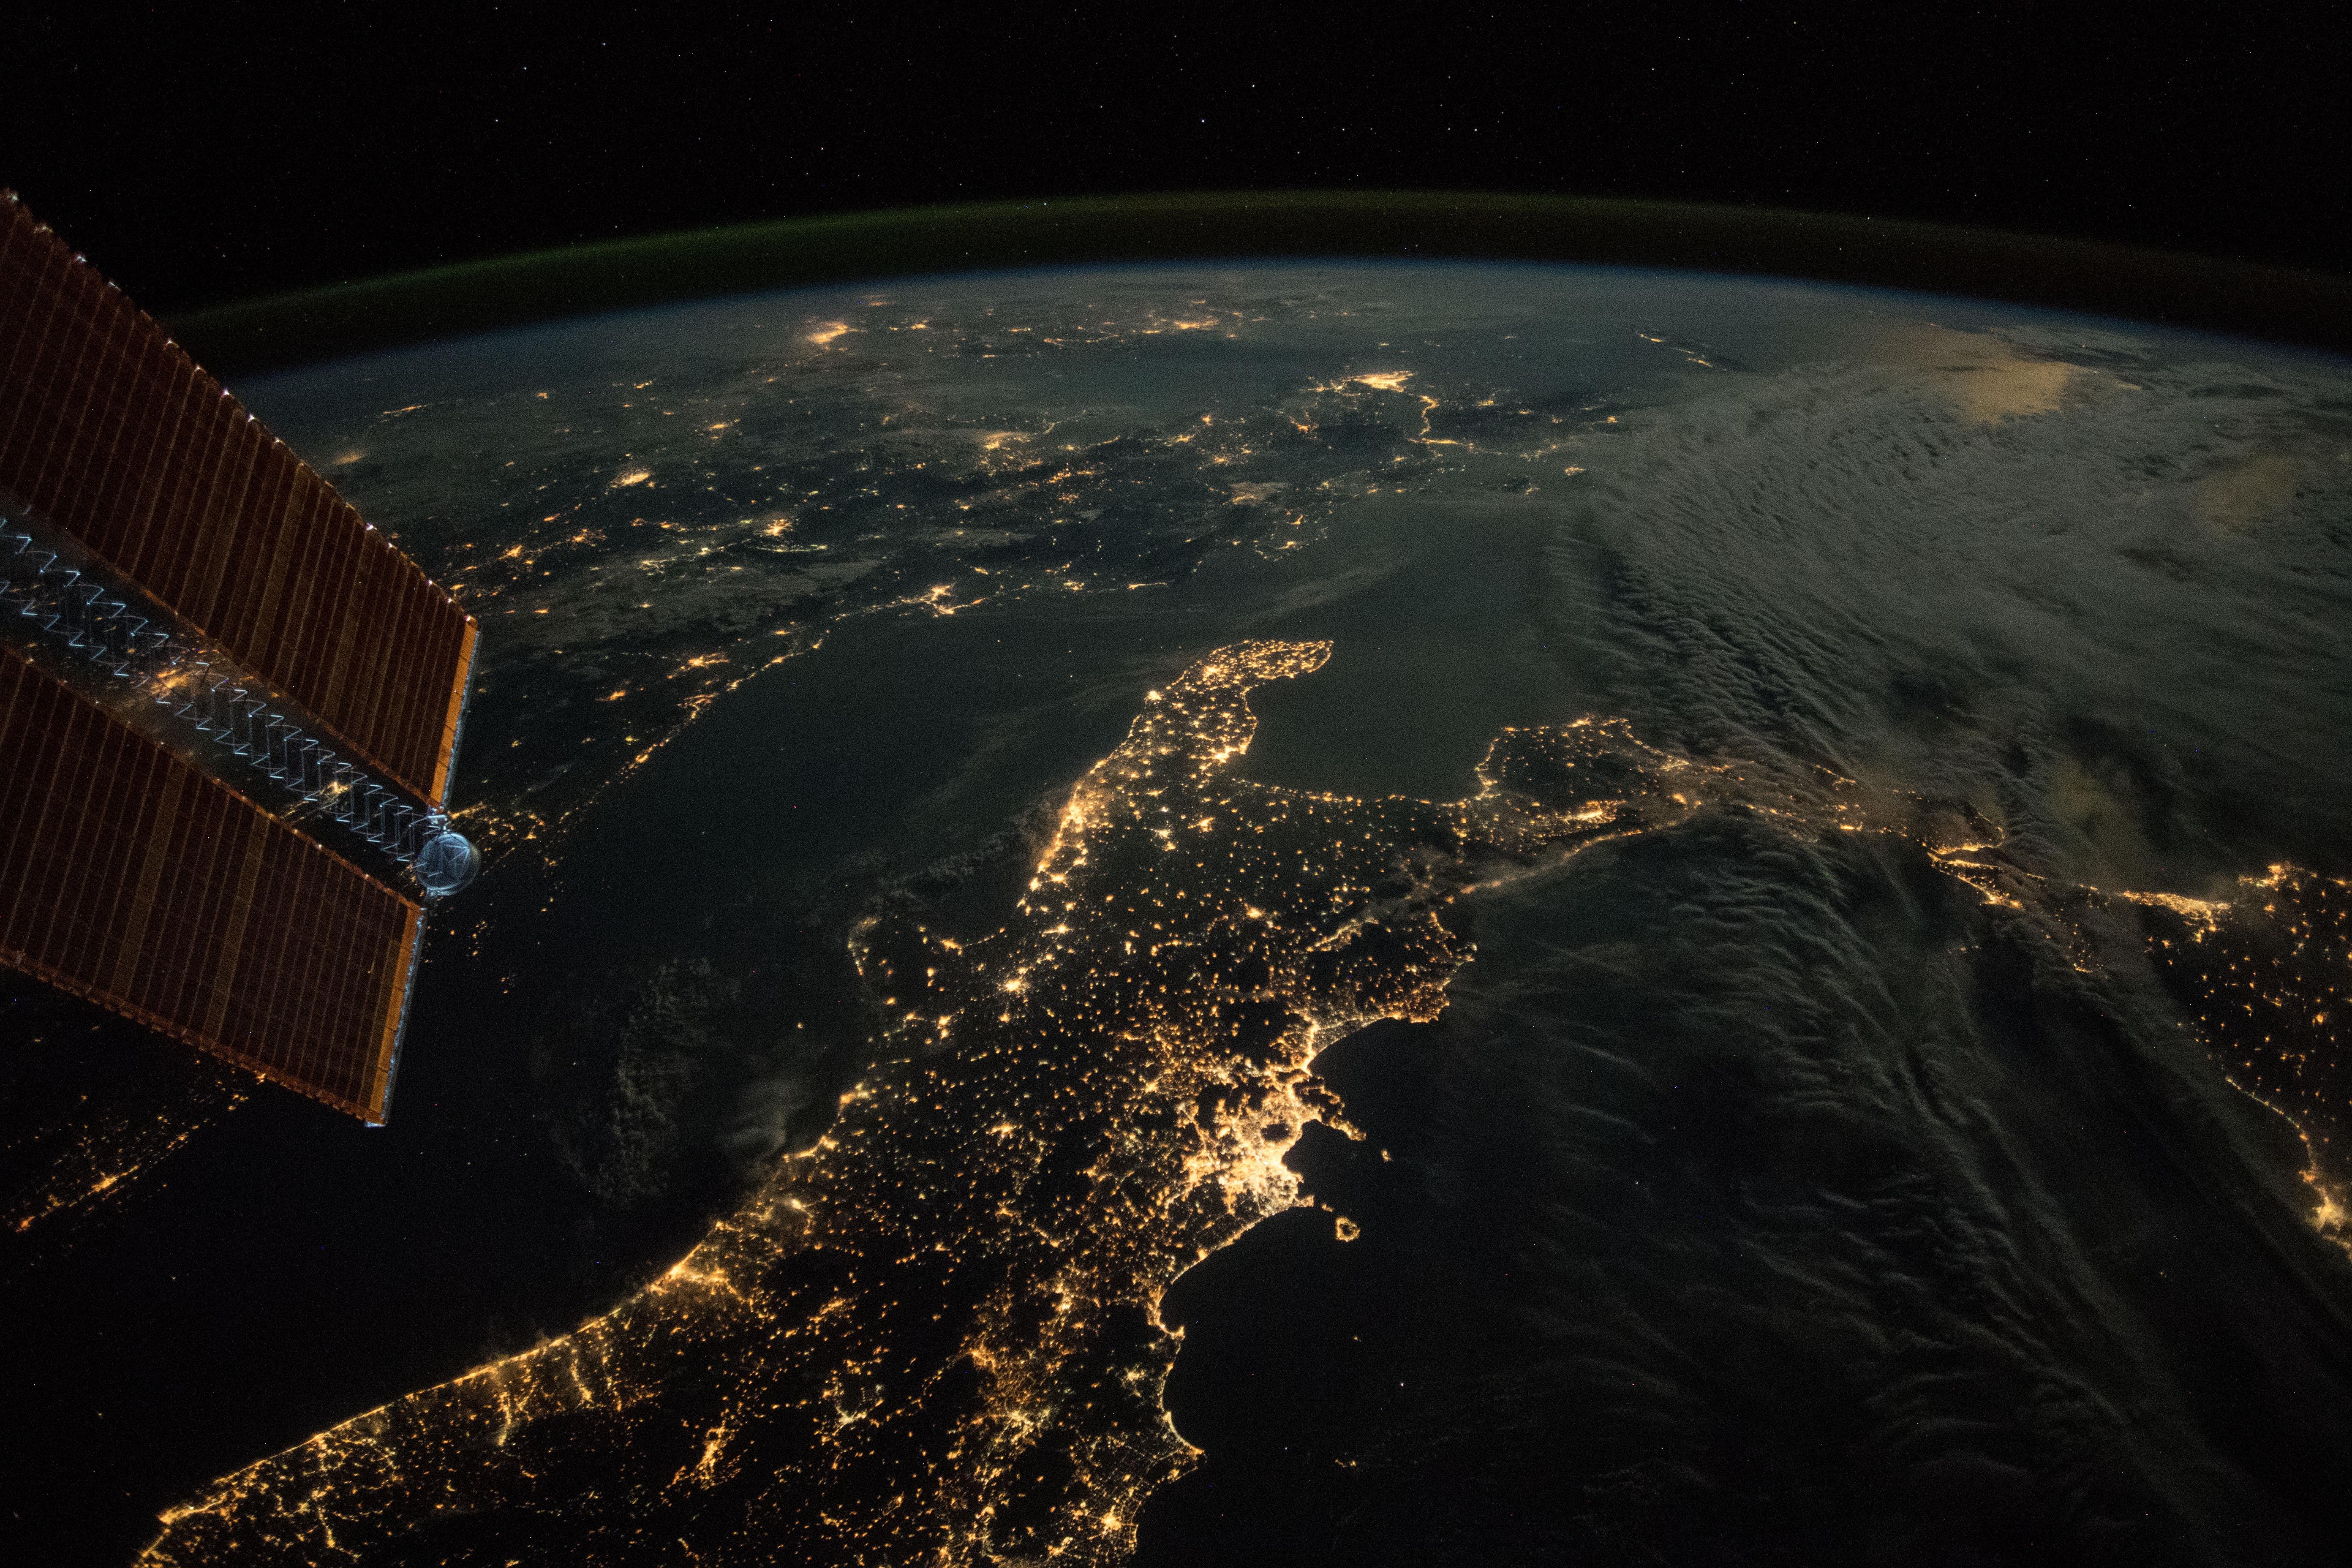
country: ITALY
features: NAPLES, BARI, TIRANA, CATANIA, PALERMO, ATHENS, ADRIATIC SEA, IONIAN SEA, TYRRHENIAN SEA, MEDITERRANEAN SEA, NIGHT, EARTH LIMB
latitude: 40.6
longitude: 17.1
